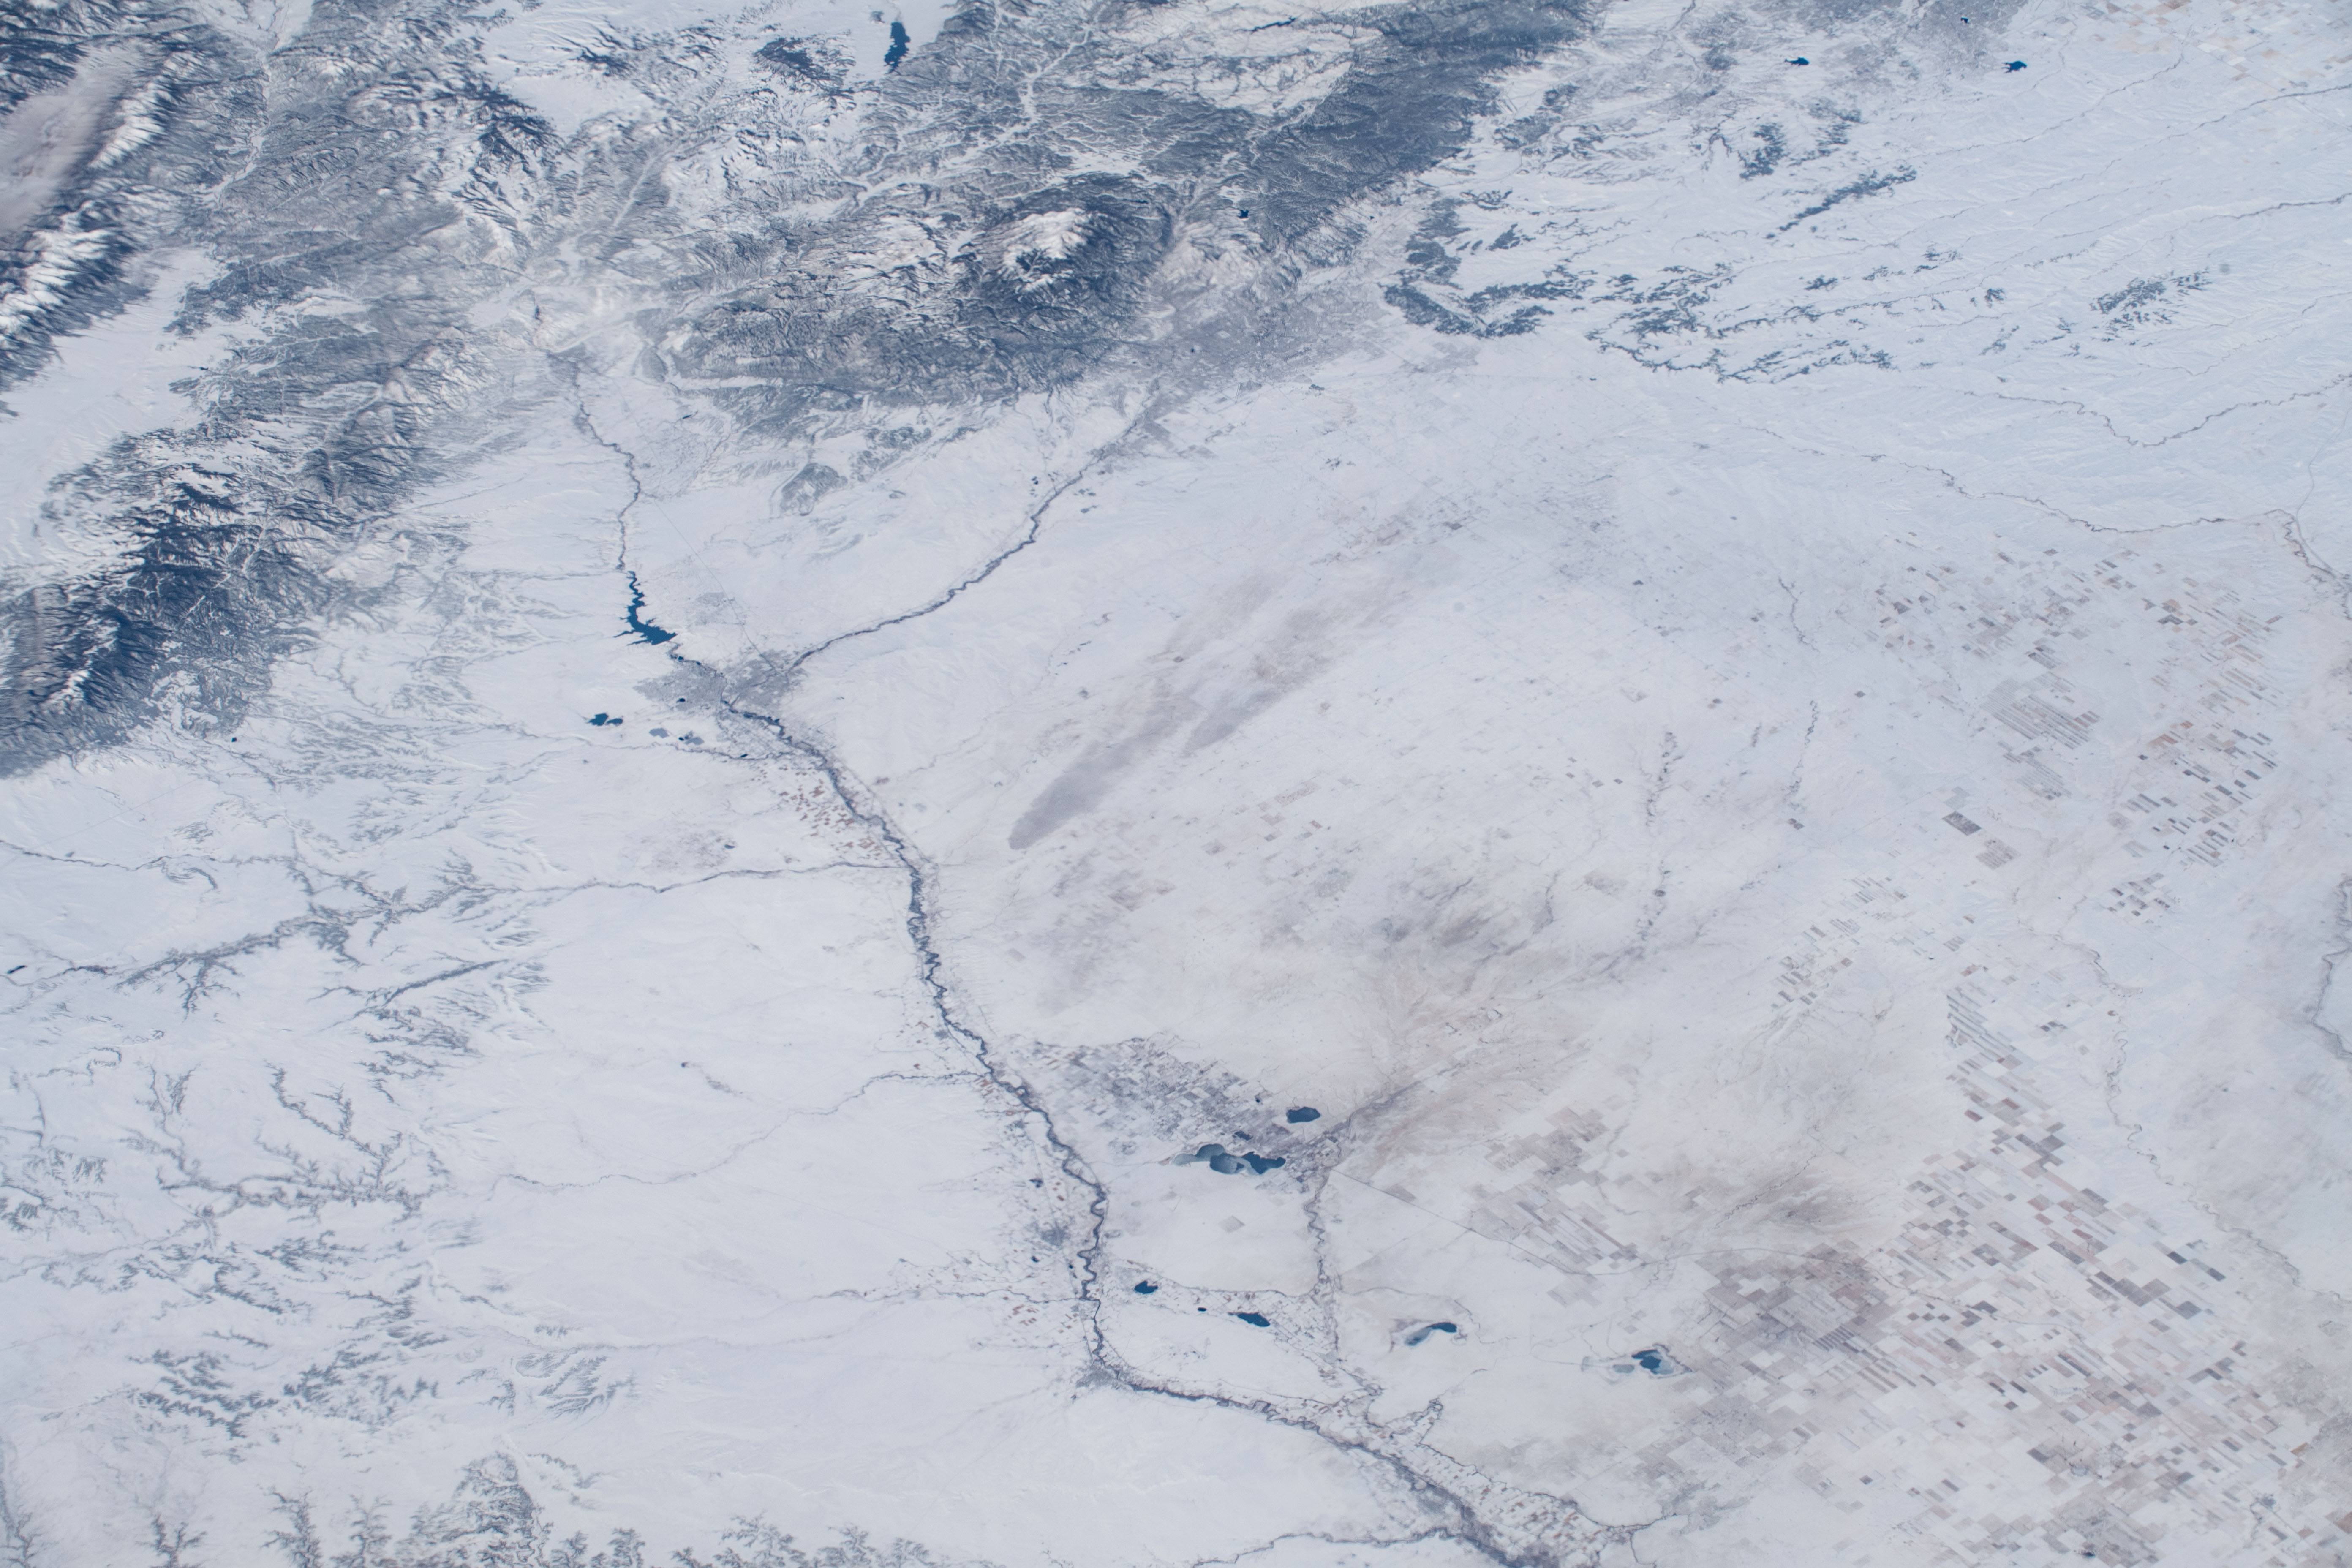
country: USA-COLORADO
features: FORT CARSON, COLORADO SPRINGS, PUEBLO RESERVOIR, COLORADO
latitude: 38.4
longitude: -104.2
